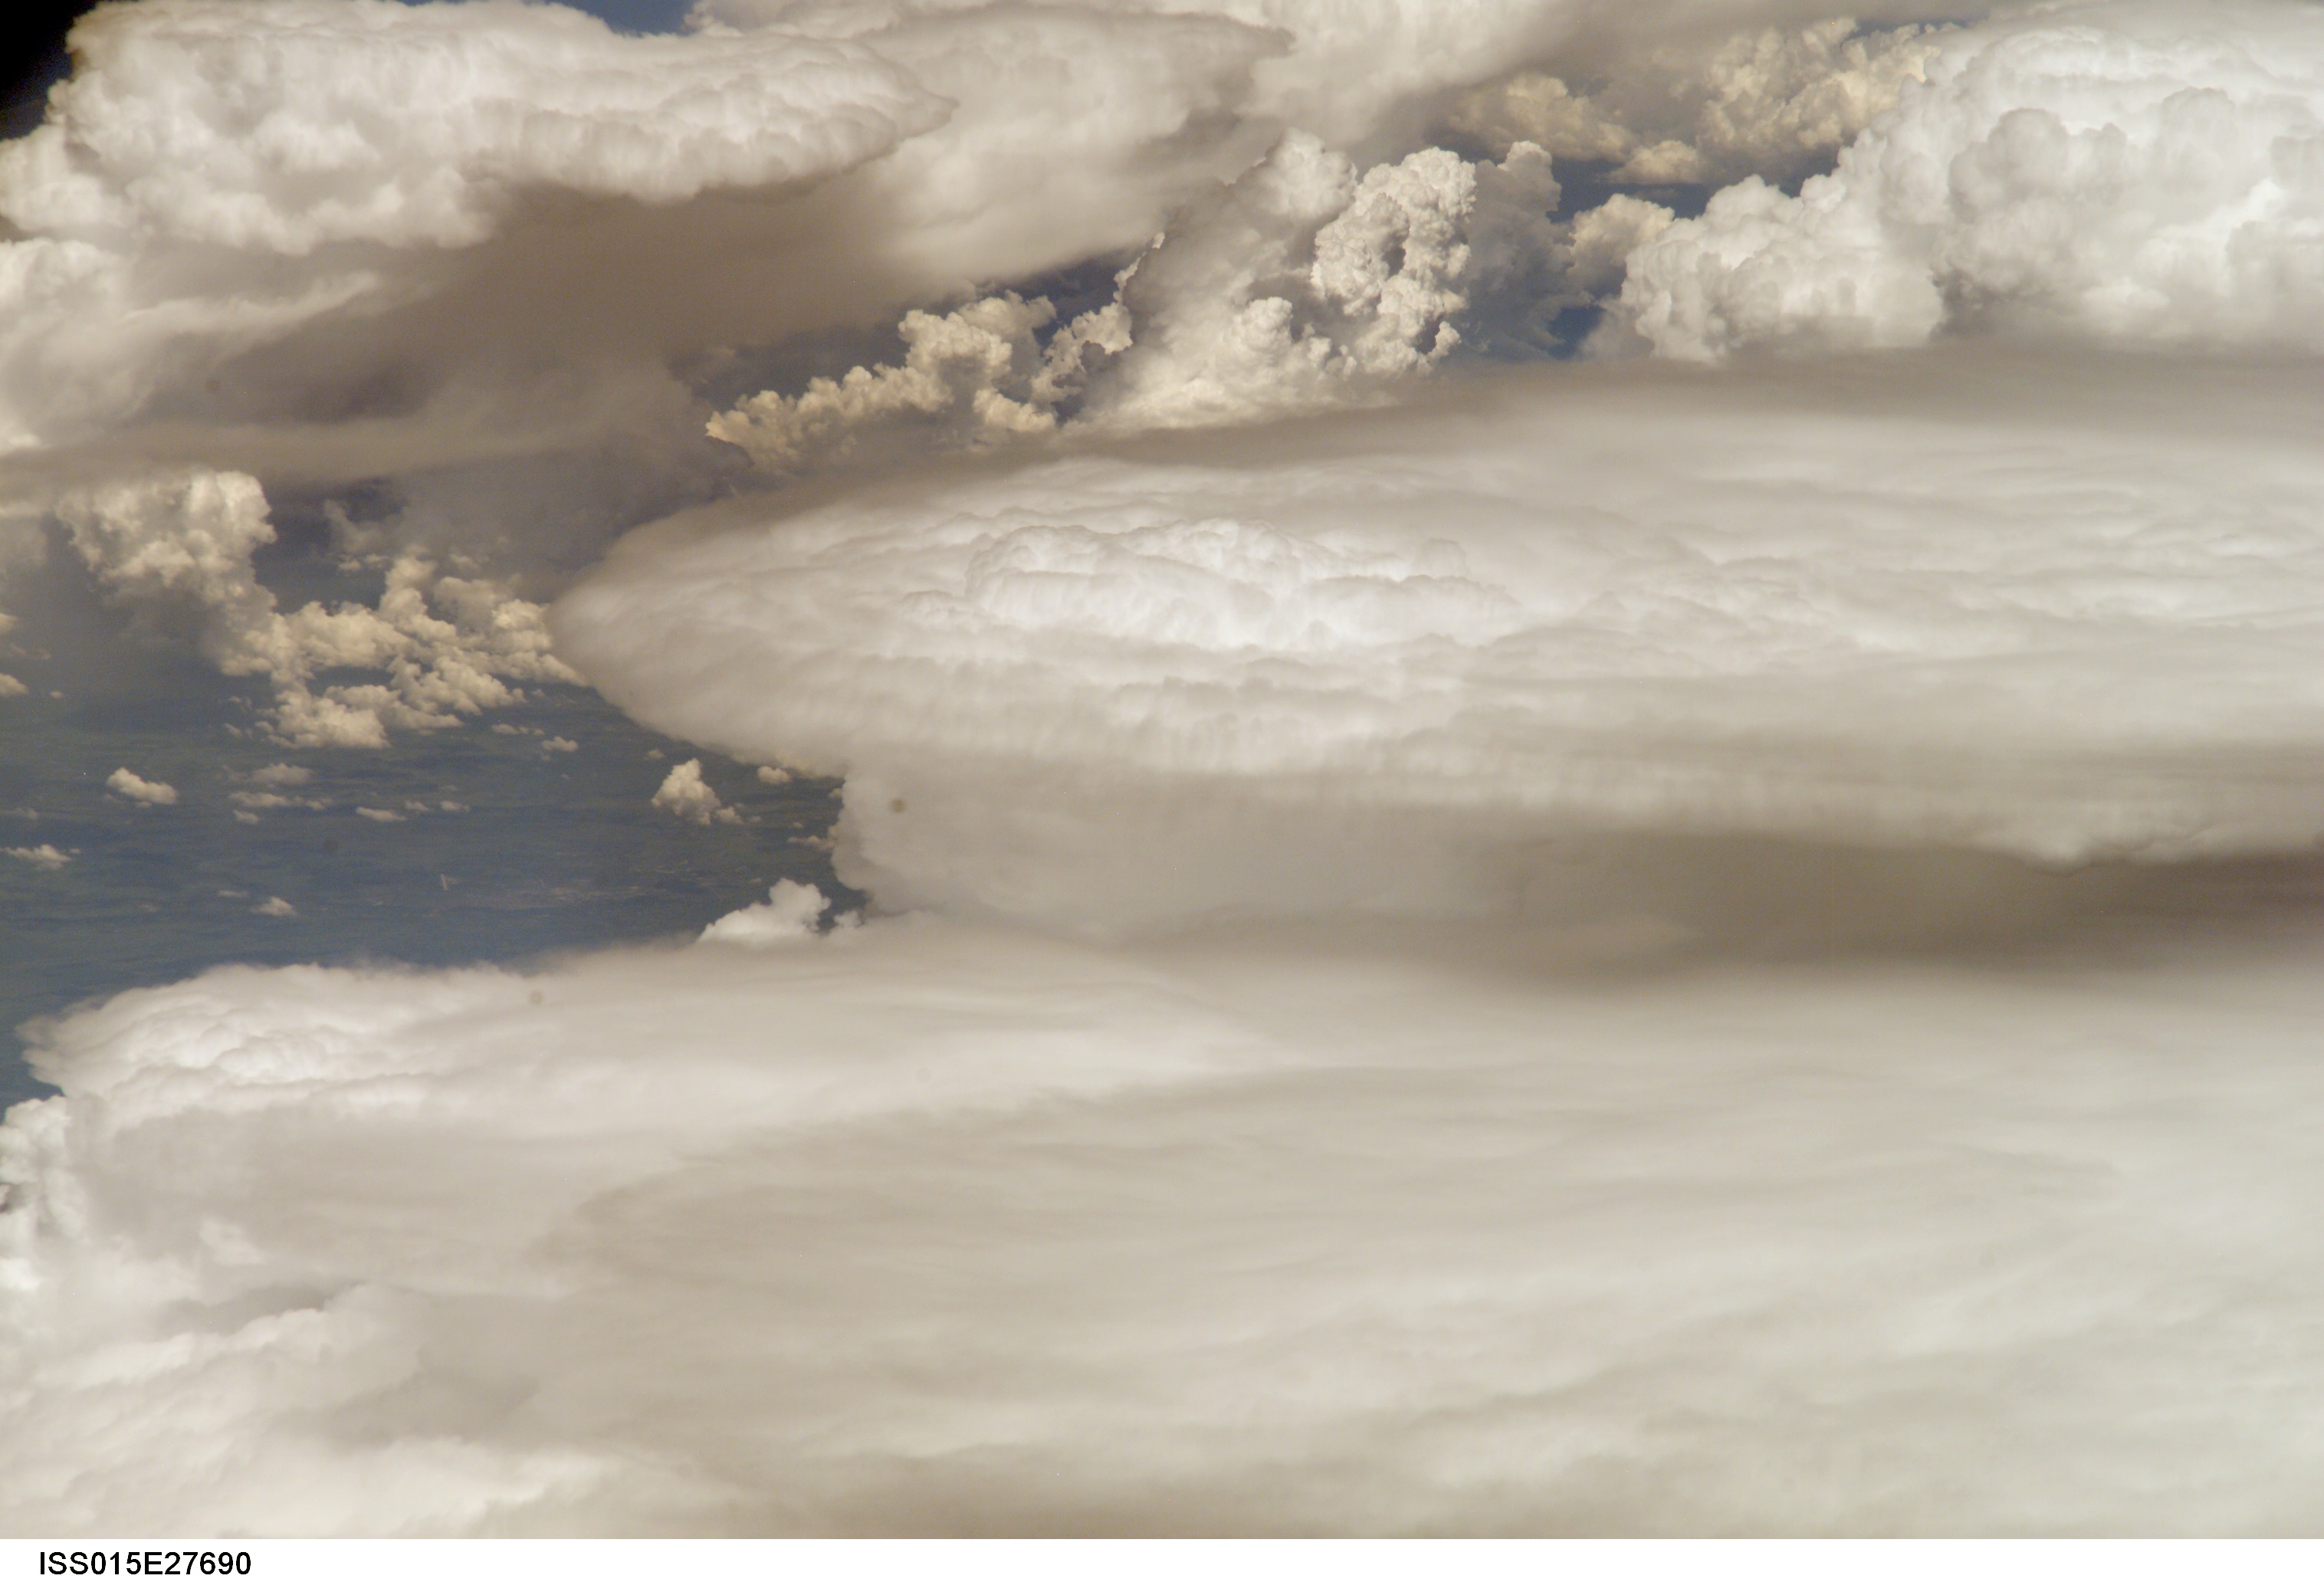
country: CUBA
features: THUNDERSTORM ANVILS
